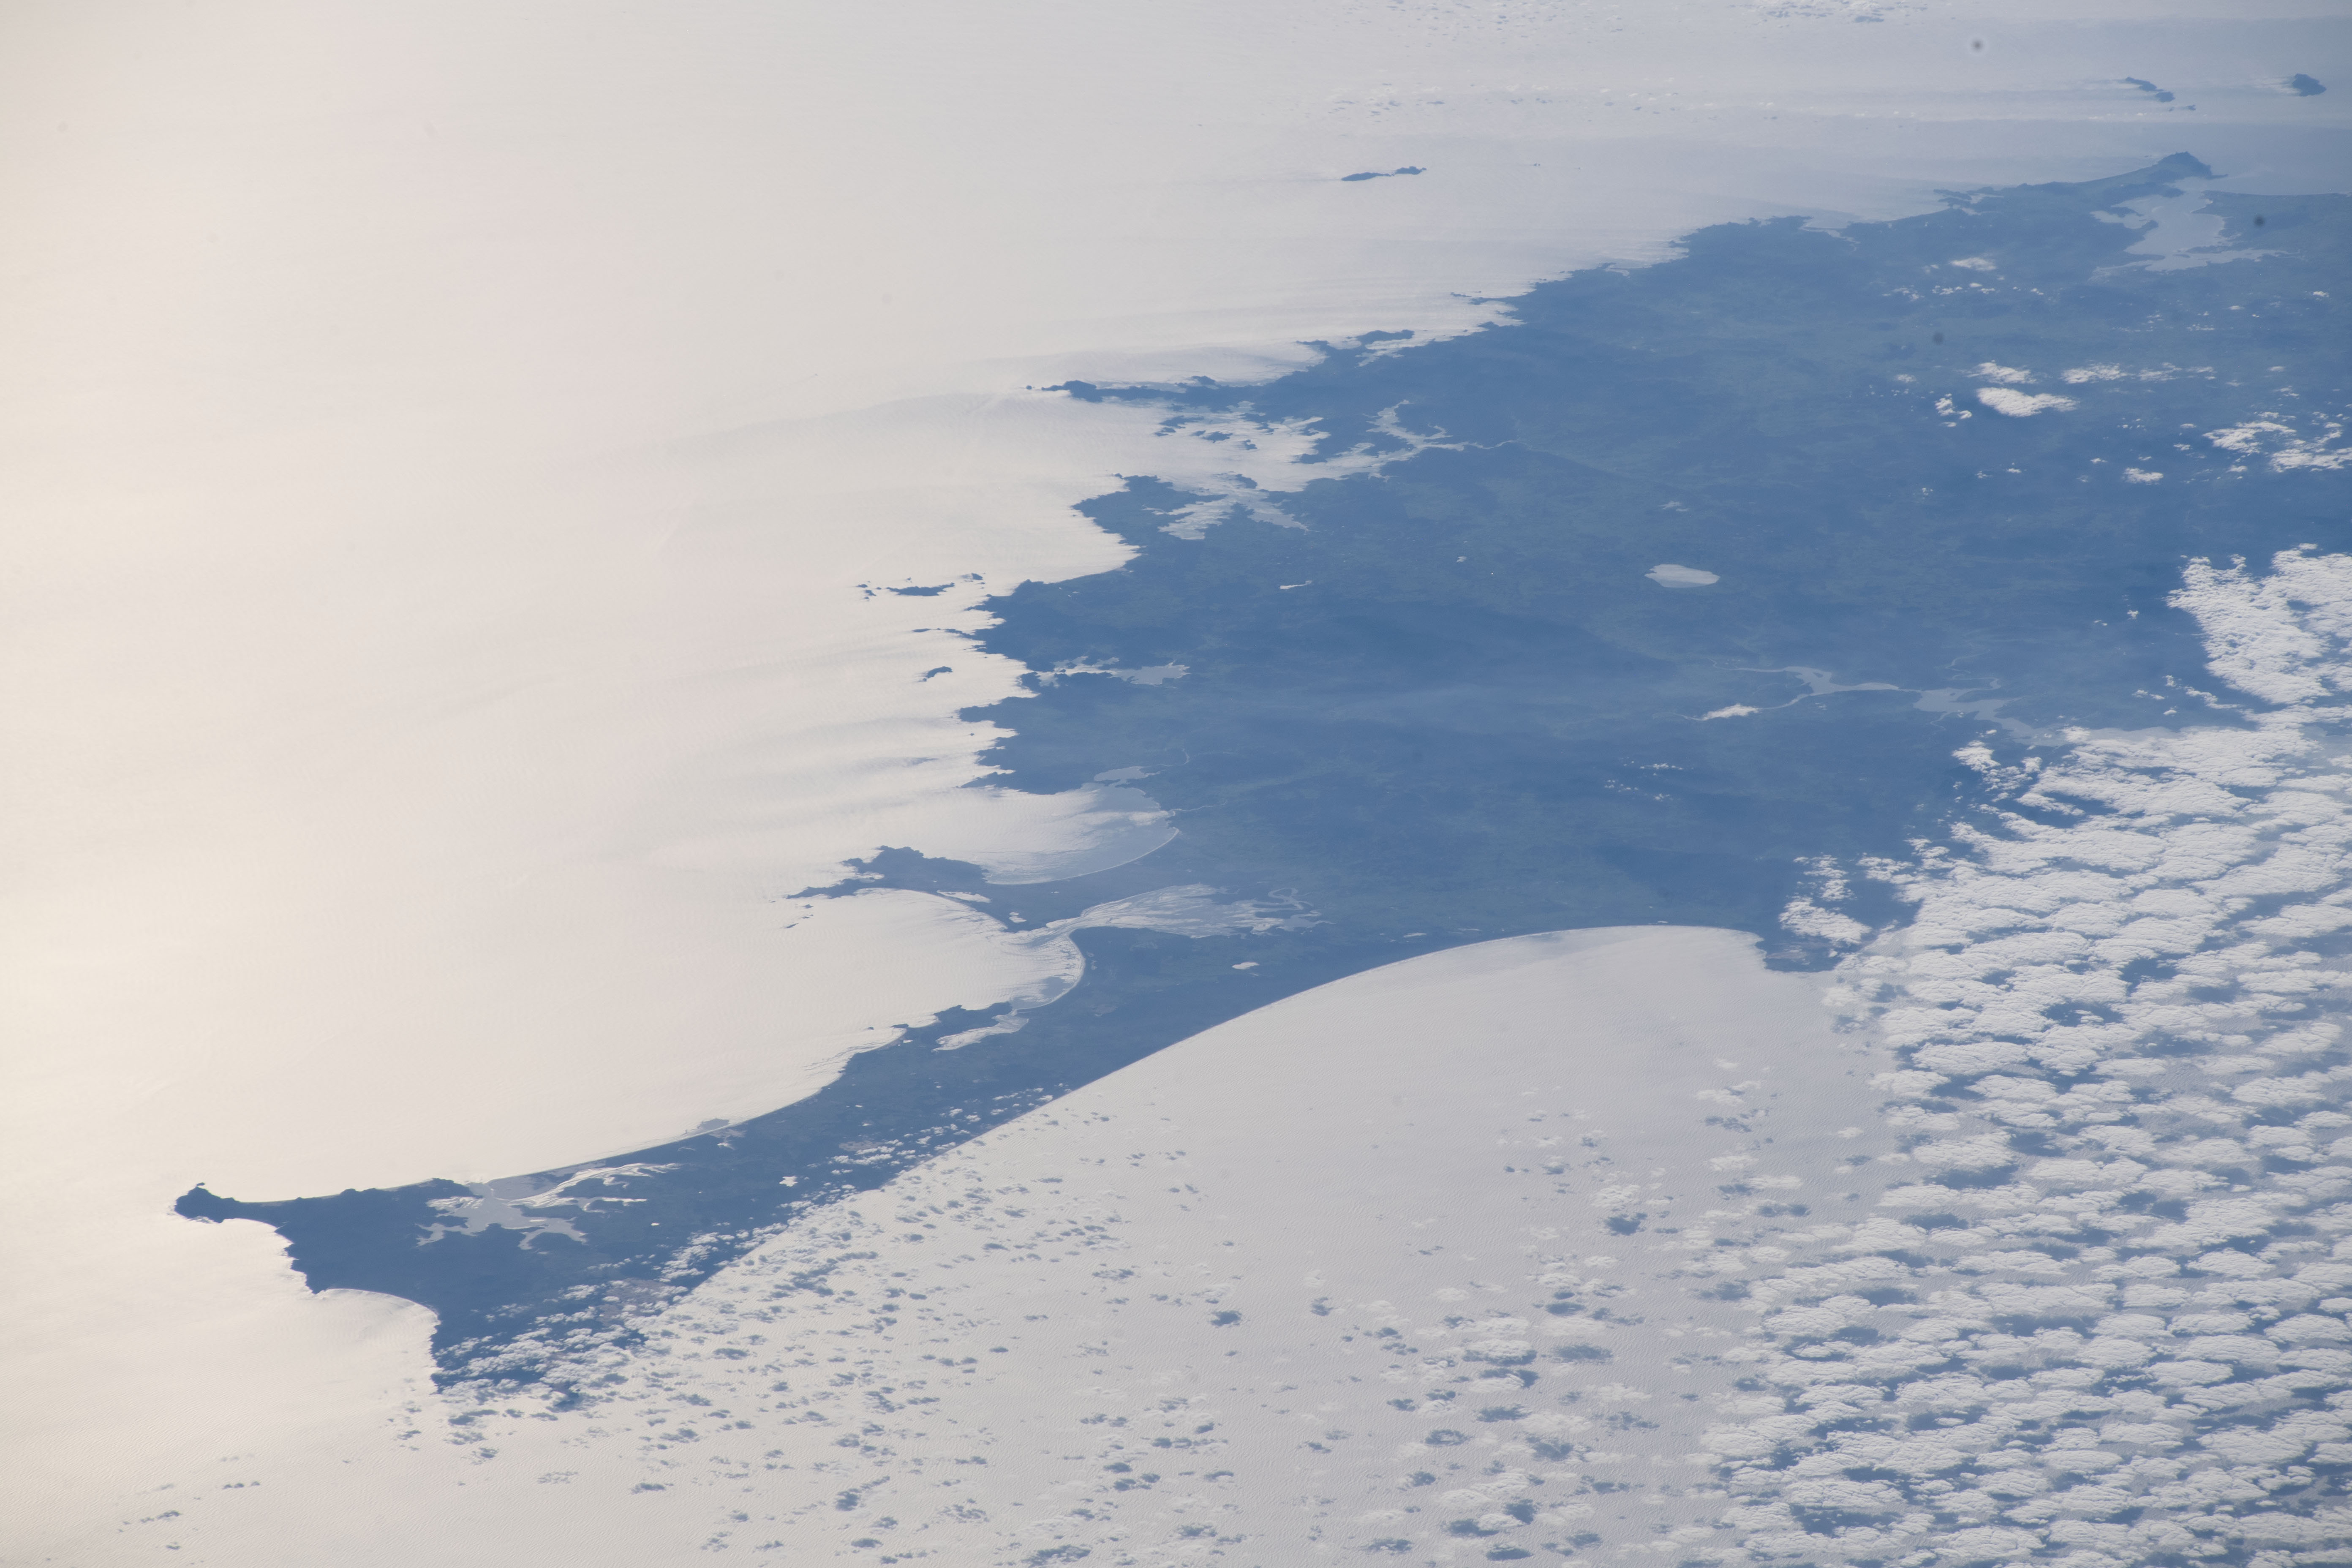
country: NEW ZEALAND-NI
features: NORTH ISLAND, NORTHLAND
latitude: -35.3
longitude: 173.5
